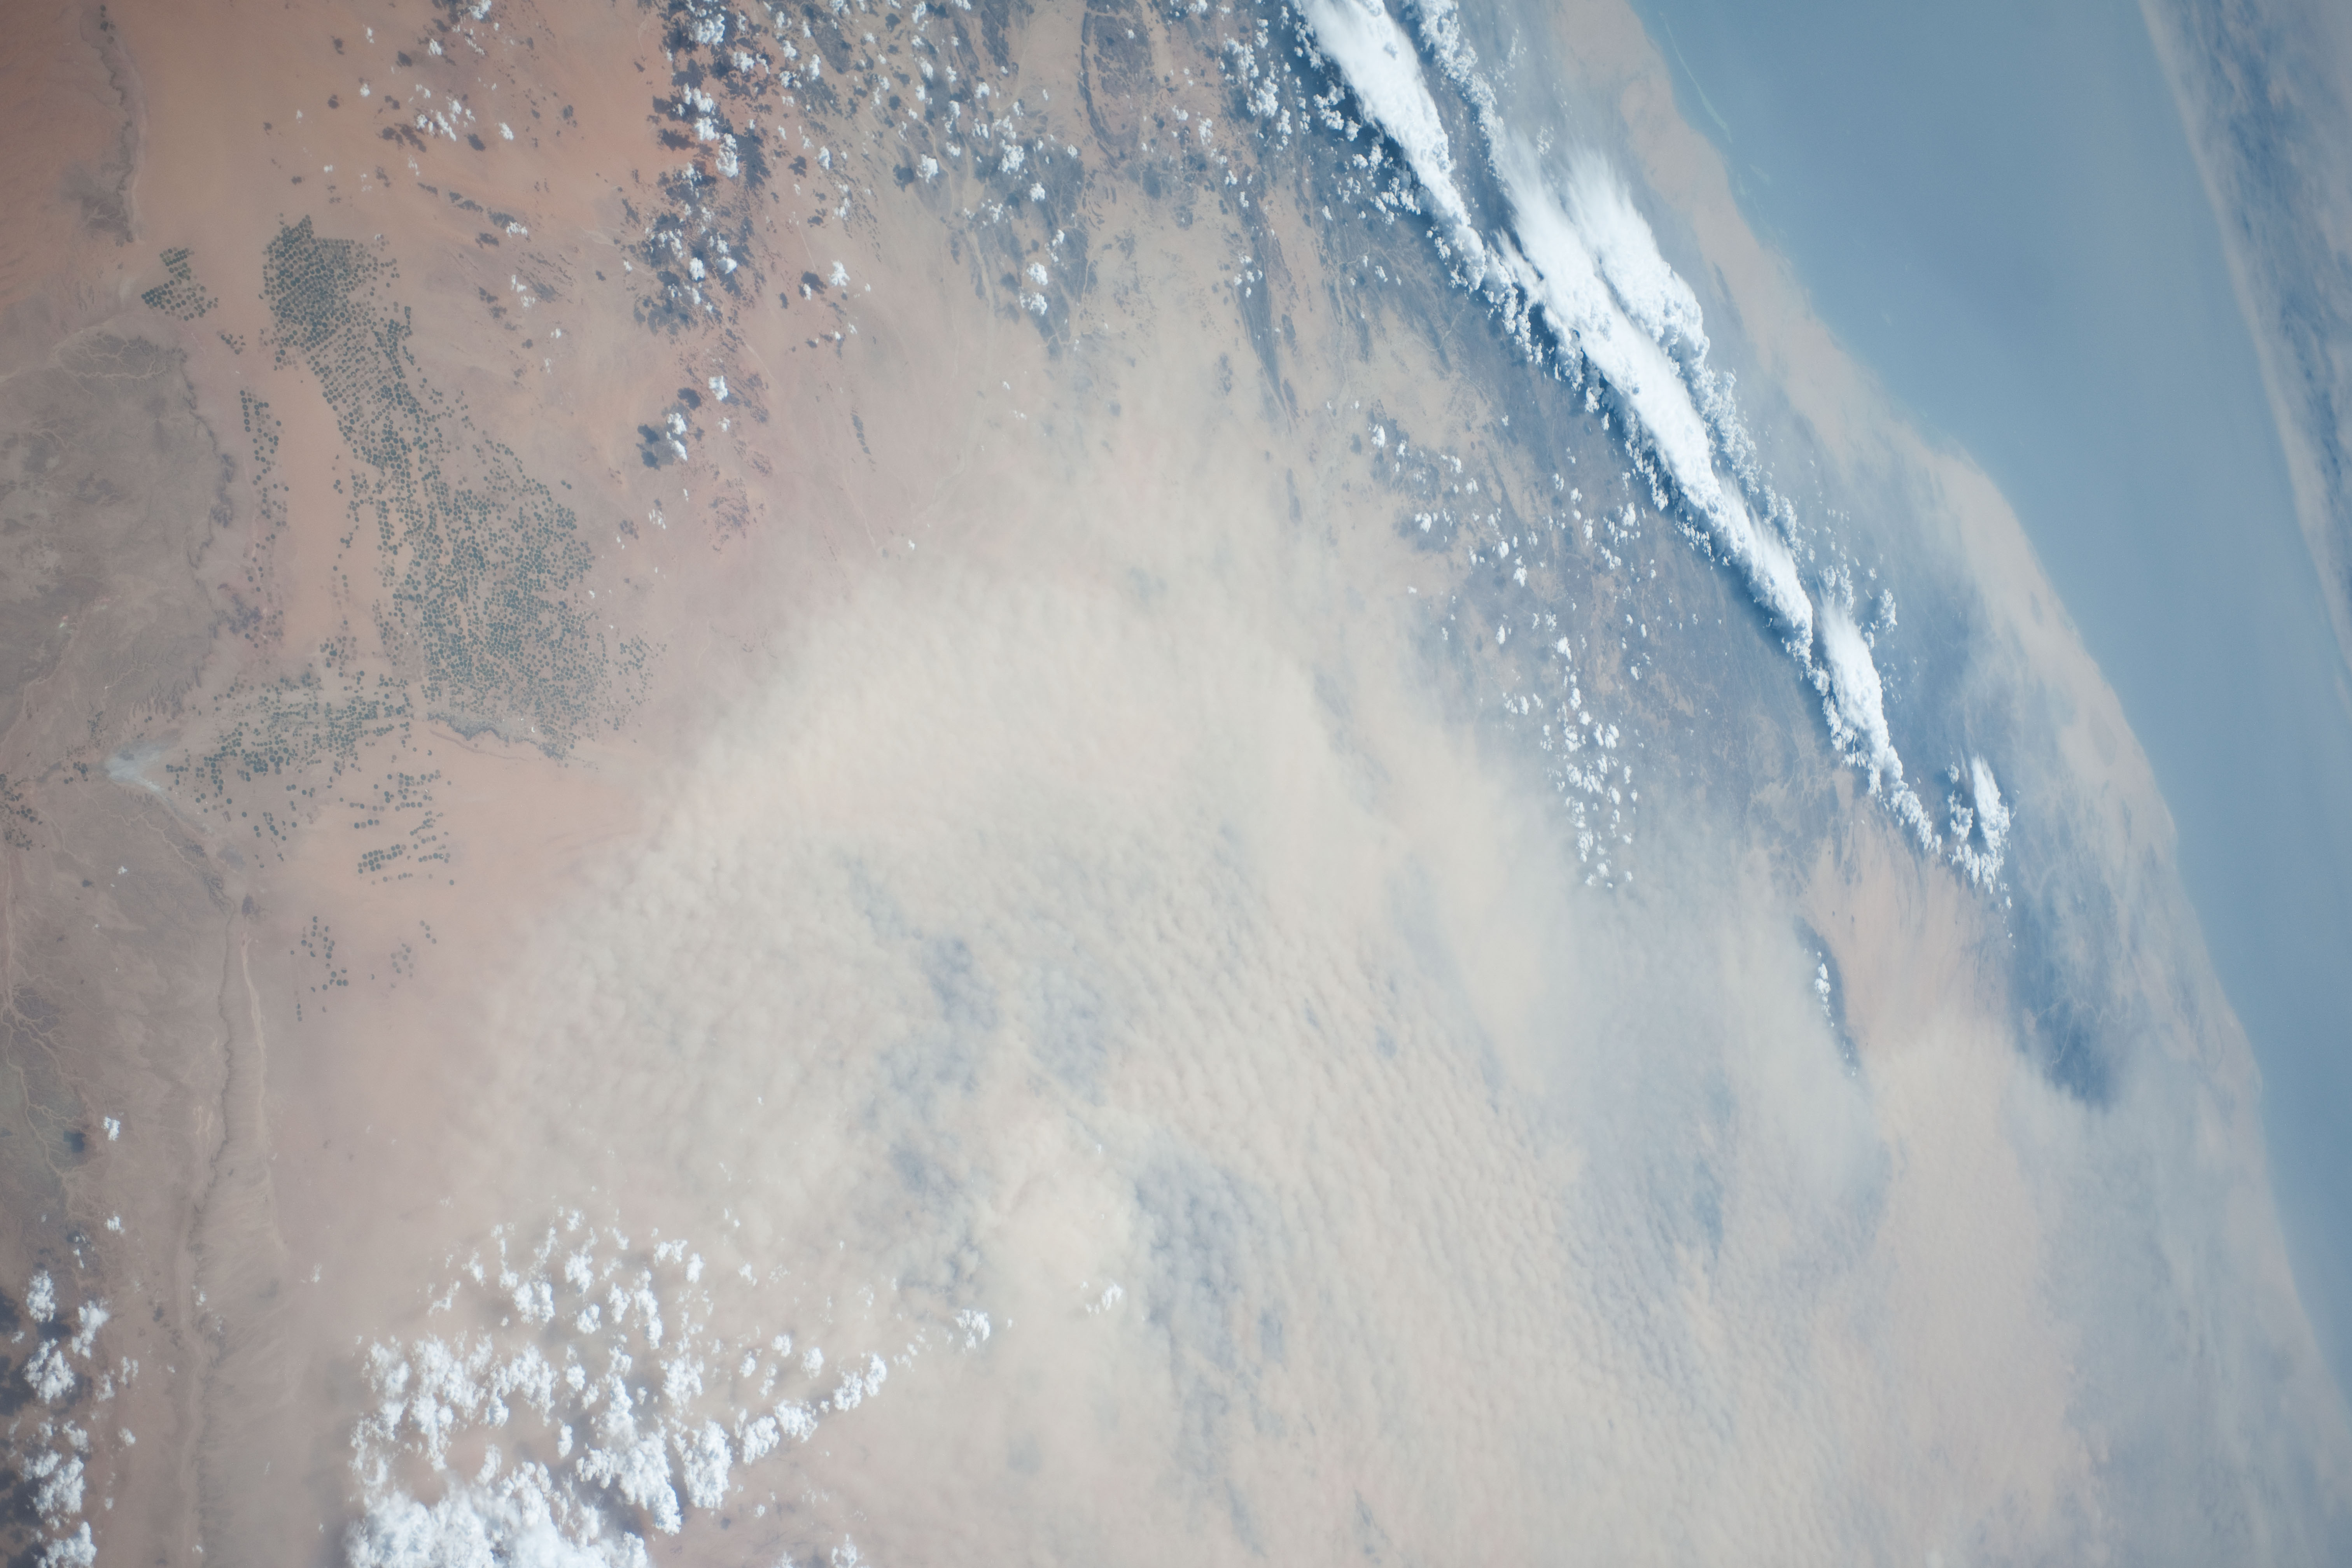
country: SAUDI ARABIA
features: THICK DUST HAZE, SW. ARABIA, AGR., RED SEA
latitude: 20.5
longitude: 44.0
